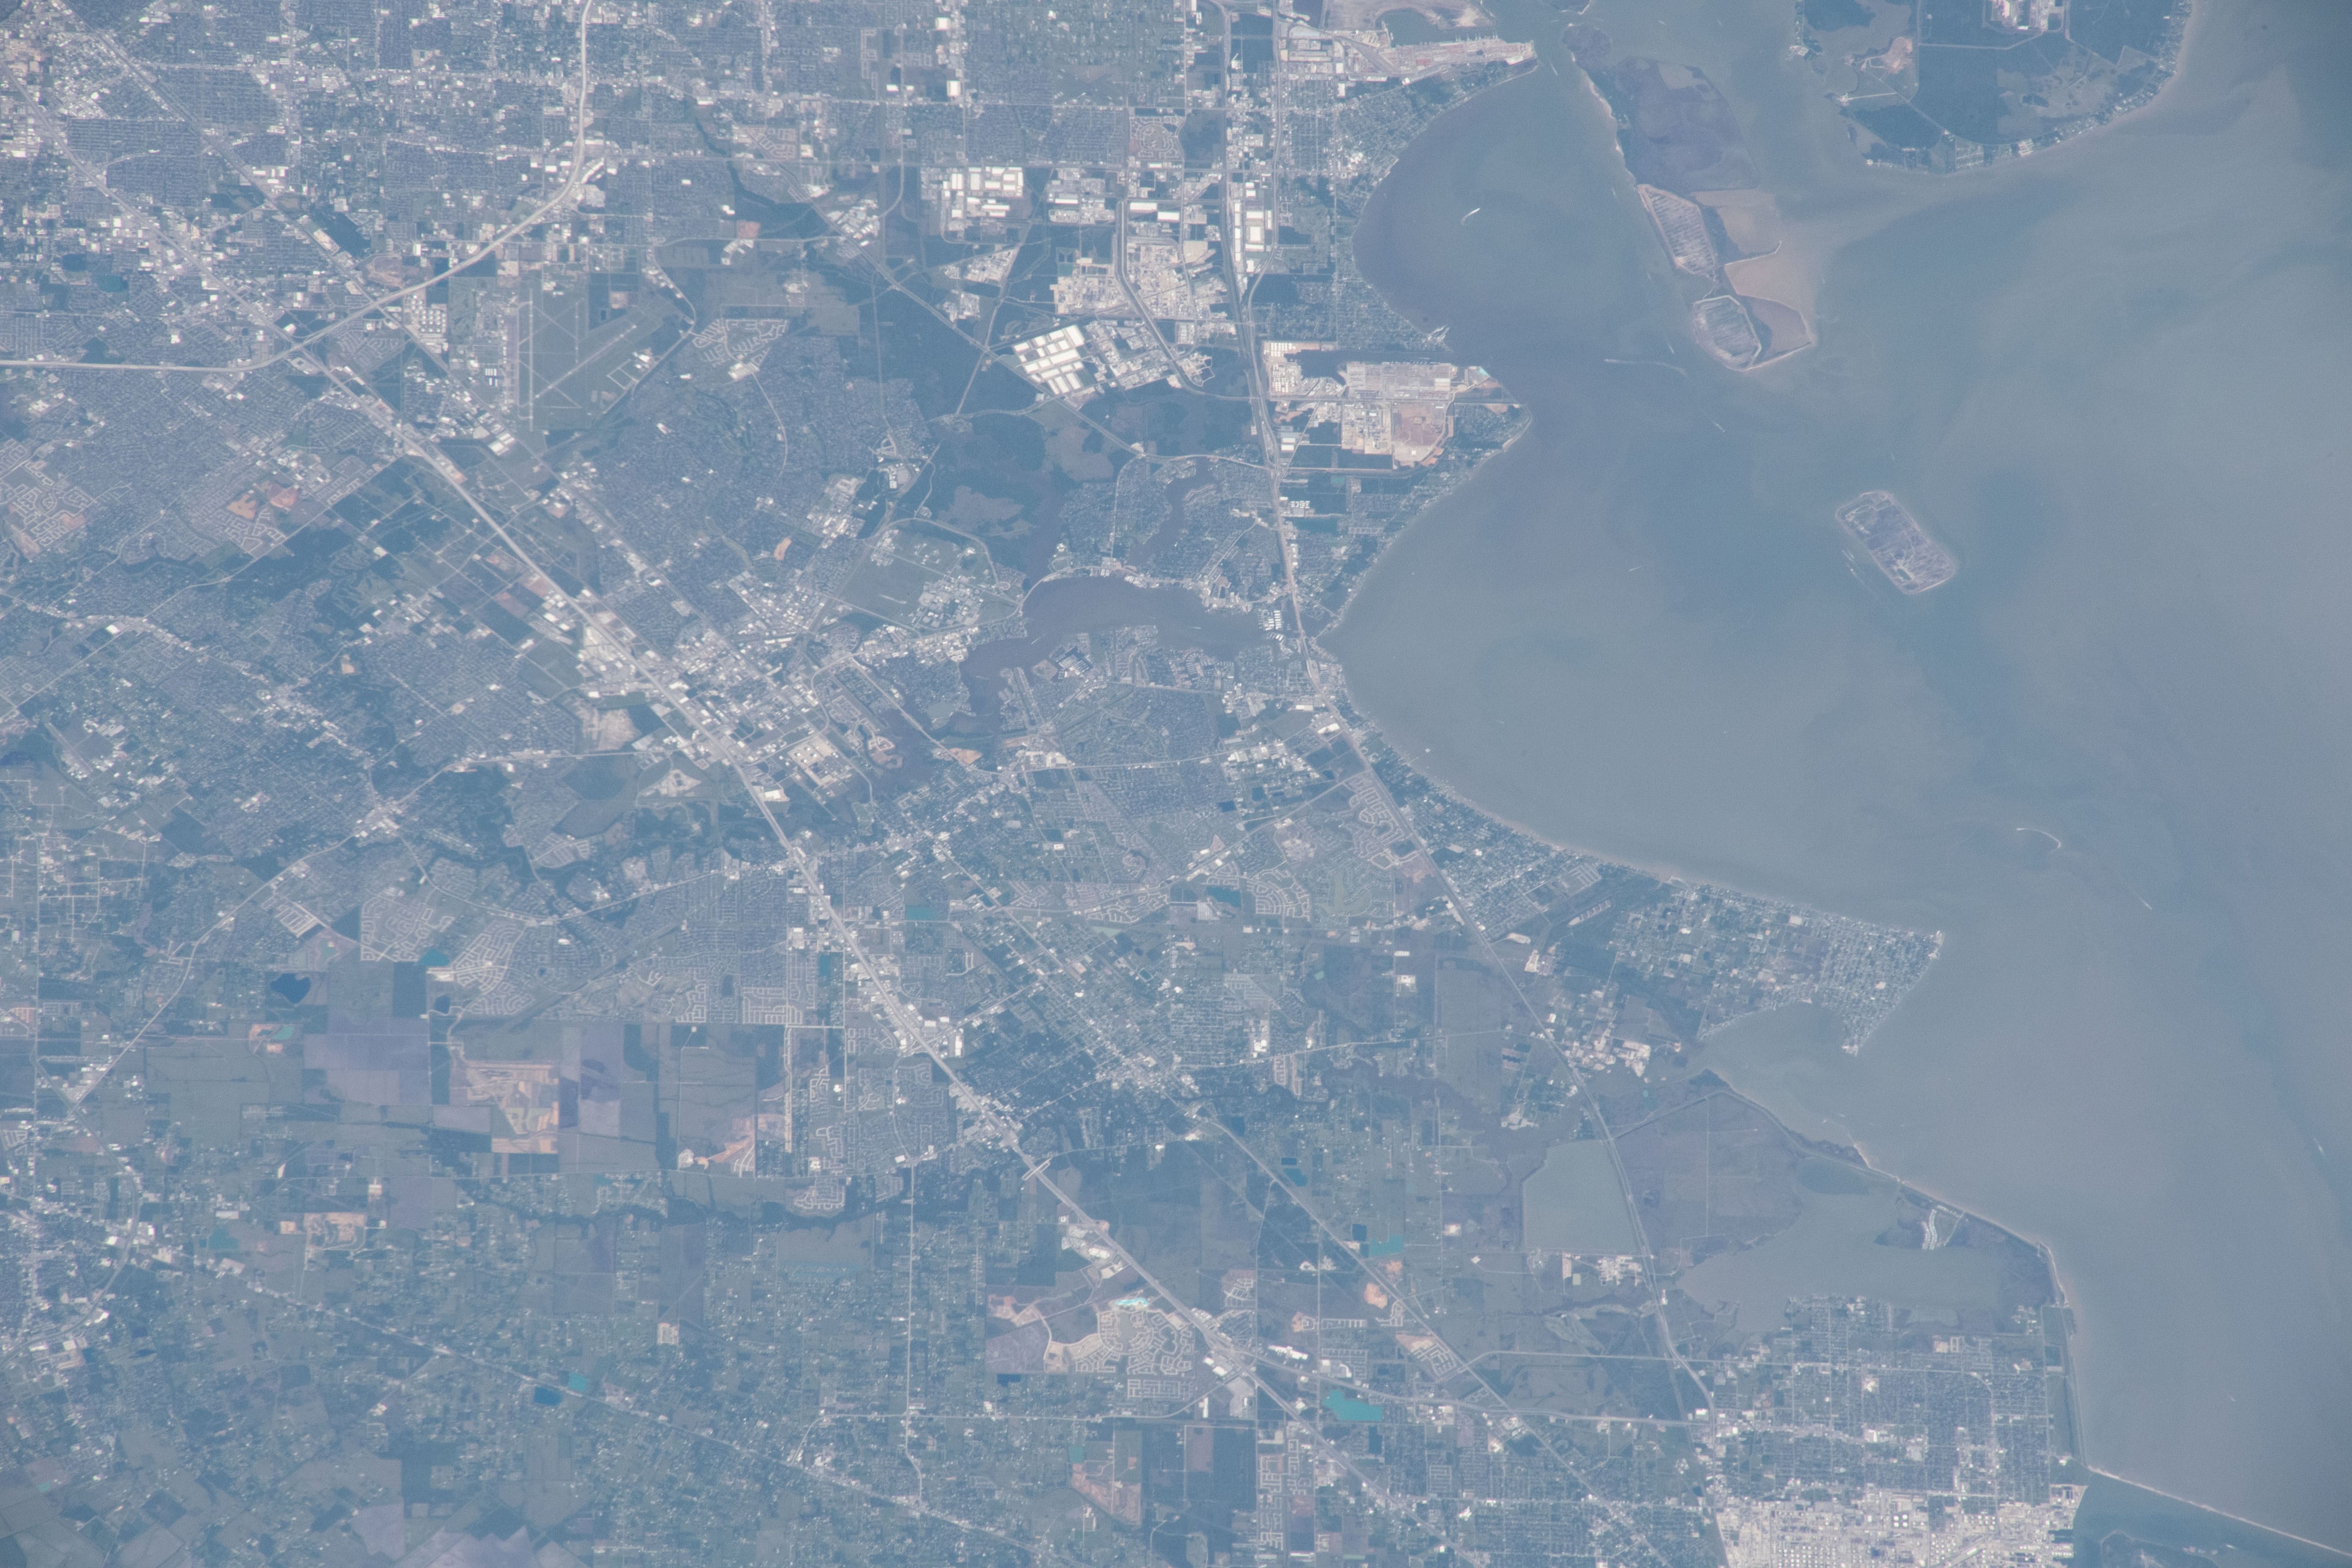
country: USA-TEXAS
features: TRINITY BAY, LEAGUE CITY
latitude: 29.5
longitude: -95.1
